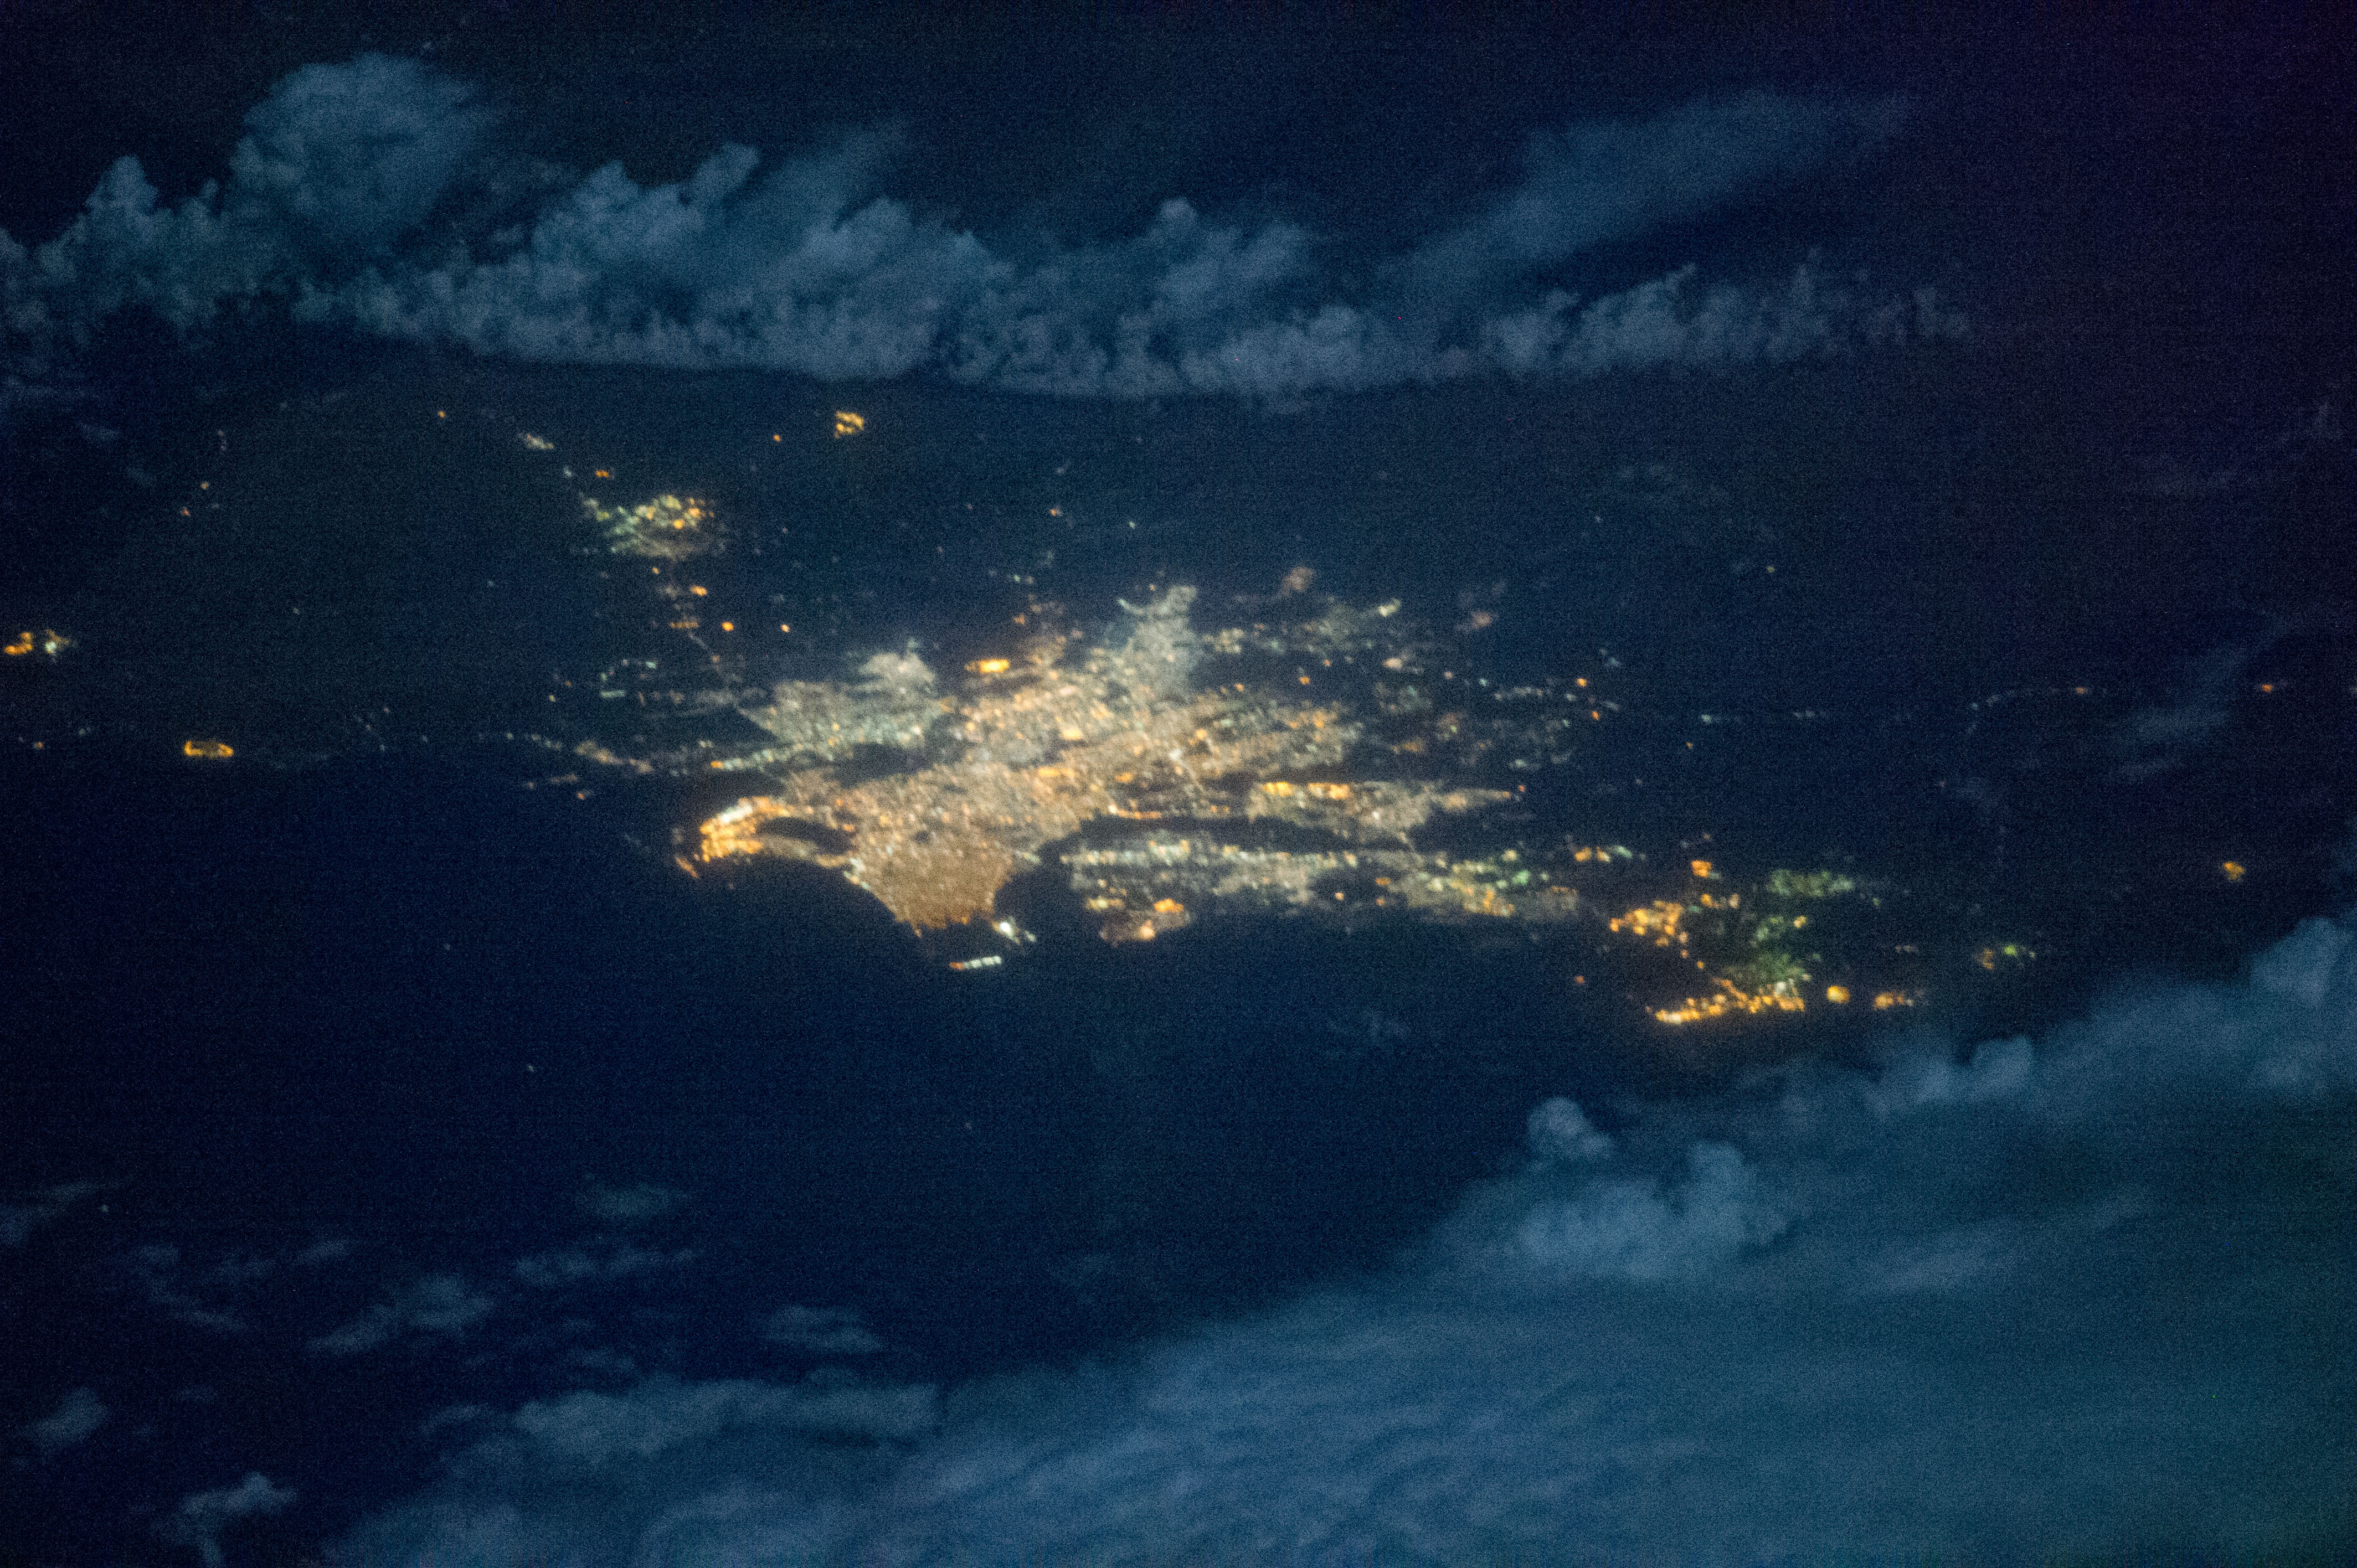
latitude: 19.1
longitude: 72.8
